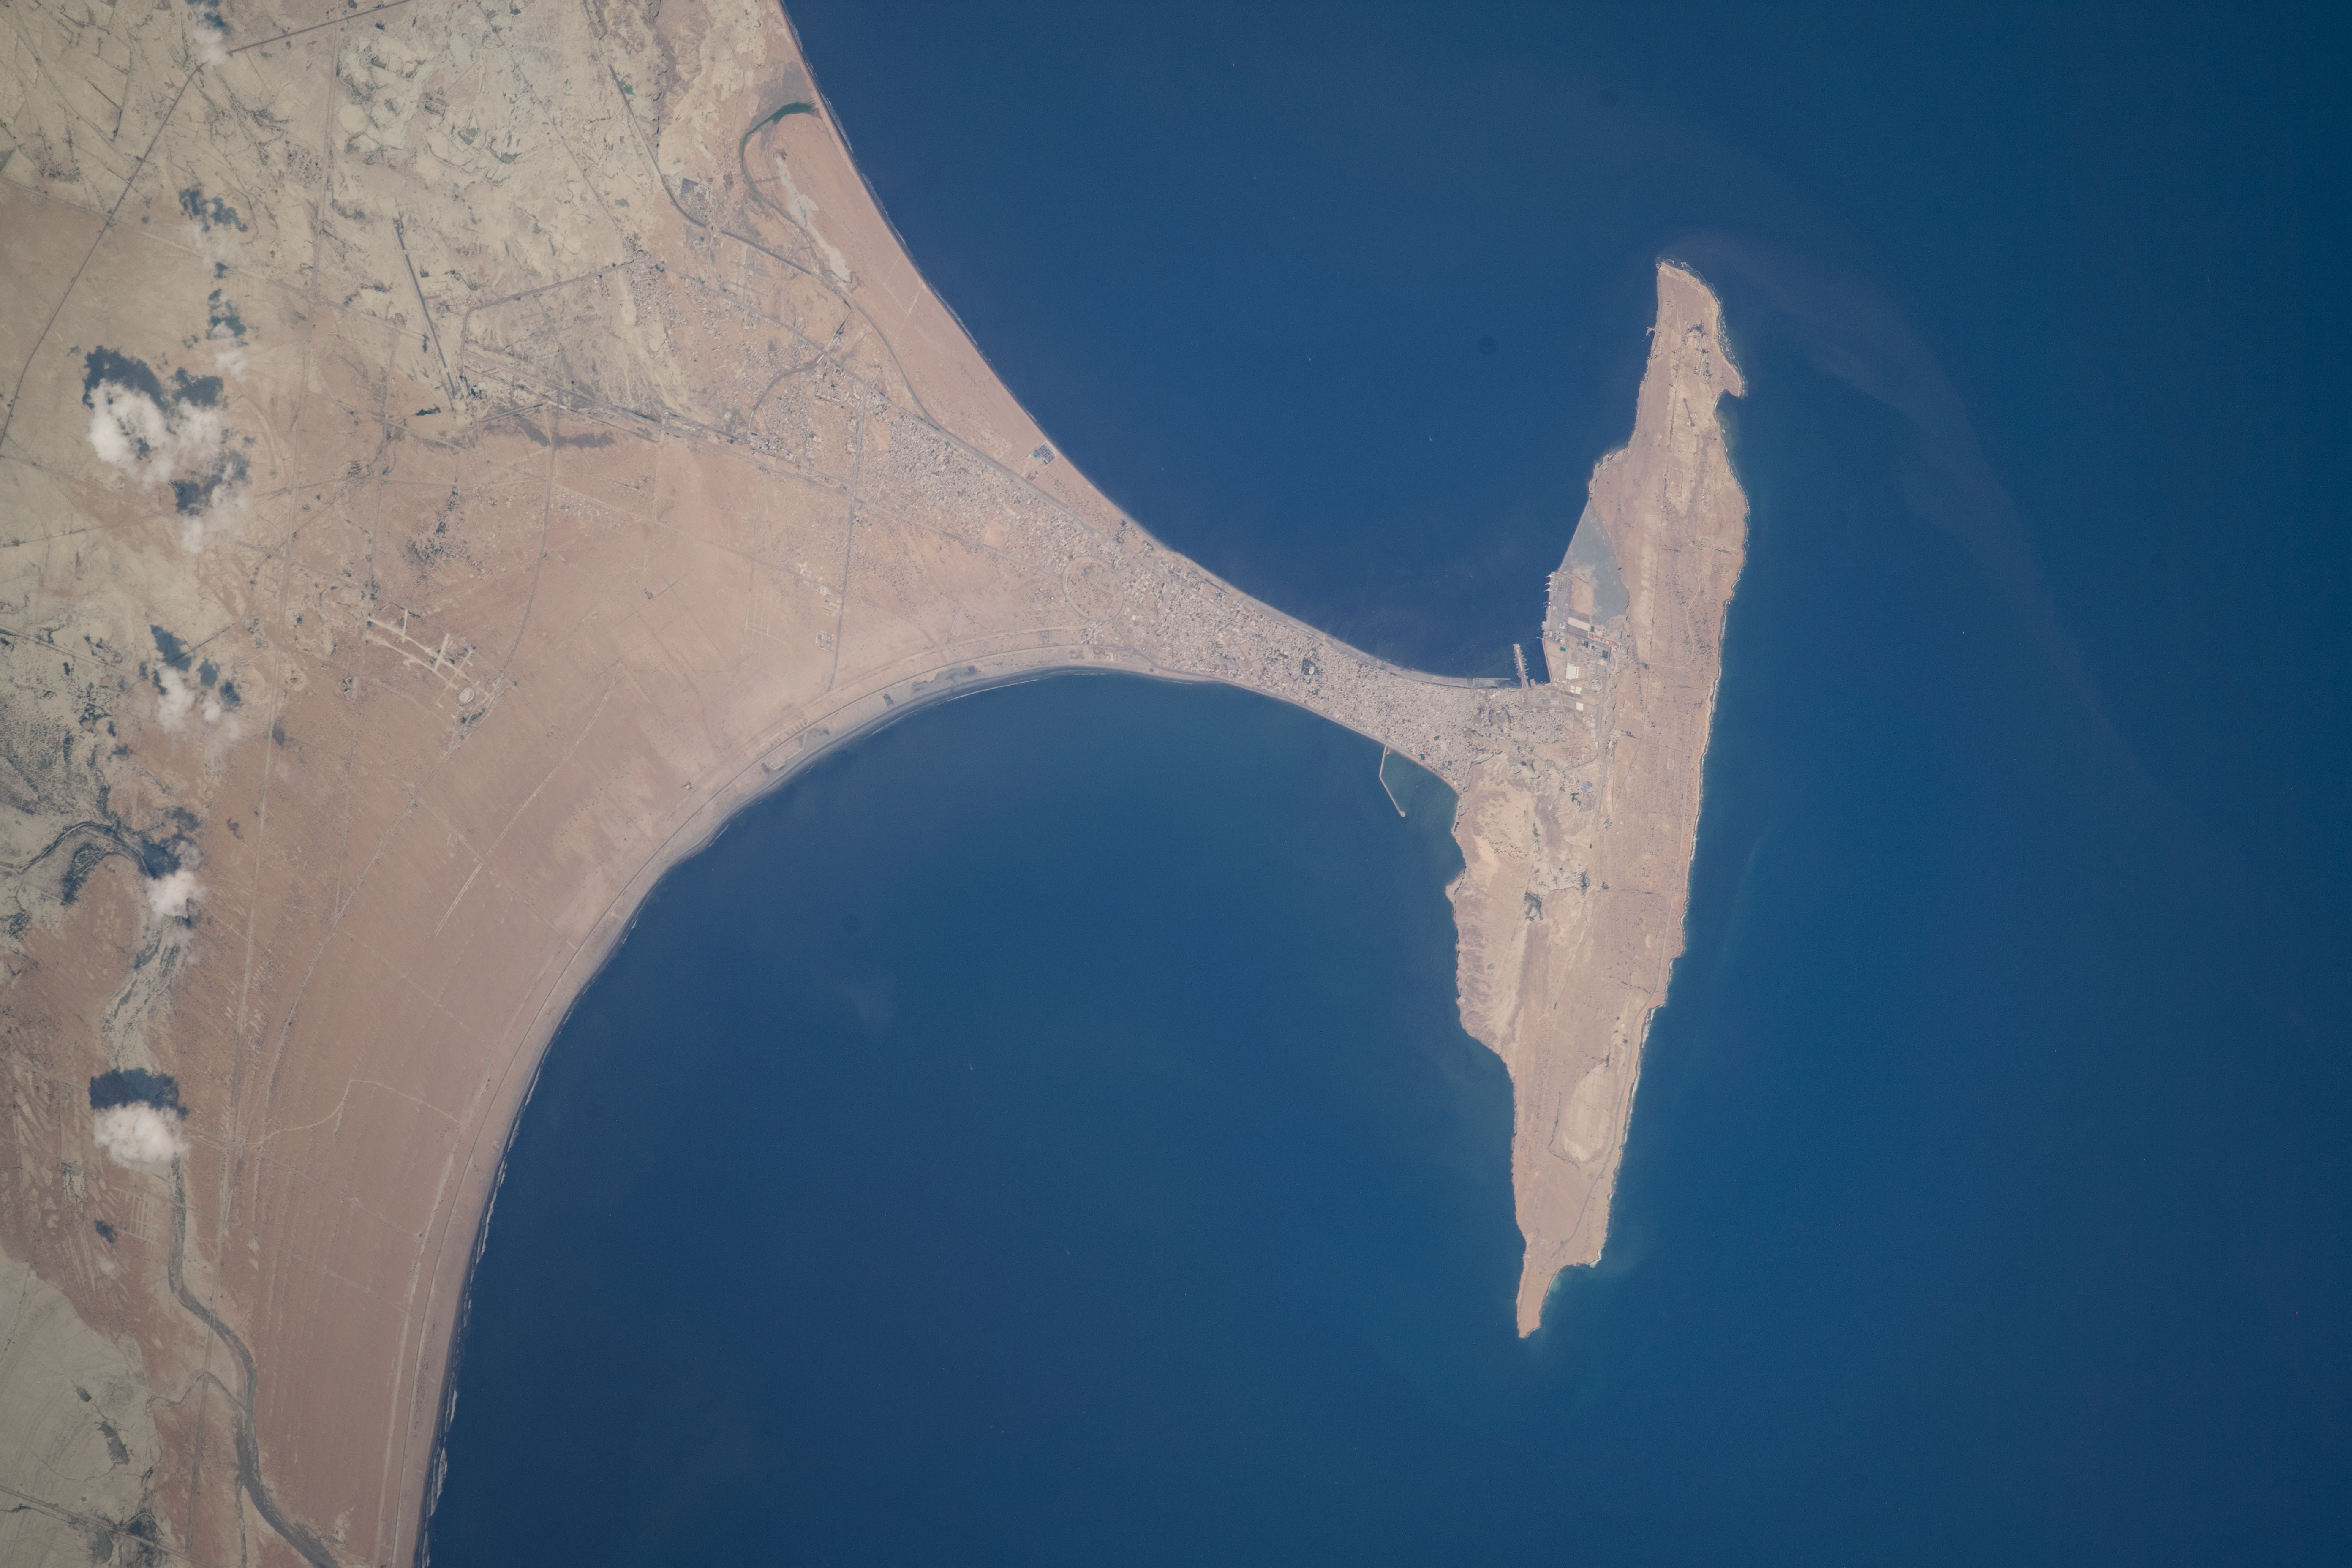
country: PAKISTAN
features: GWADAR, DOOR CHATTEE
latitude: 25.1
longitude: 62.3
